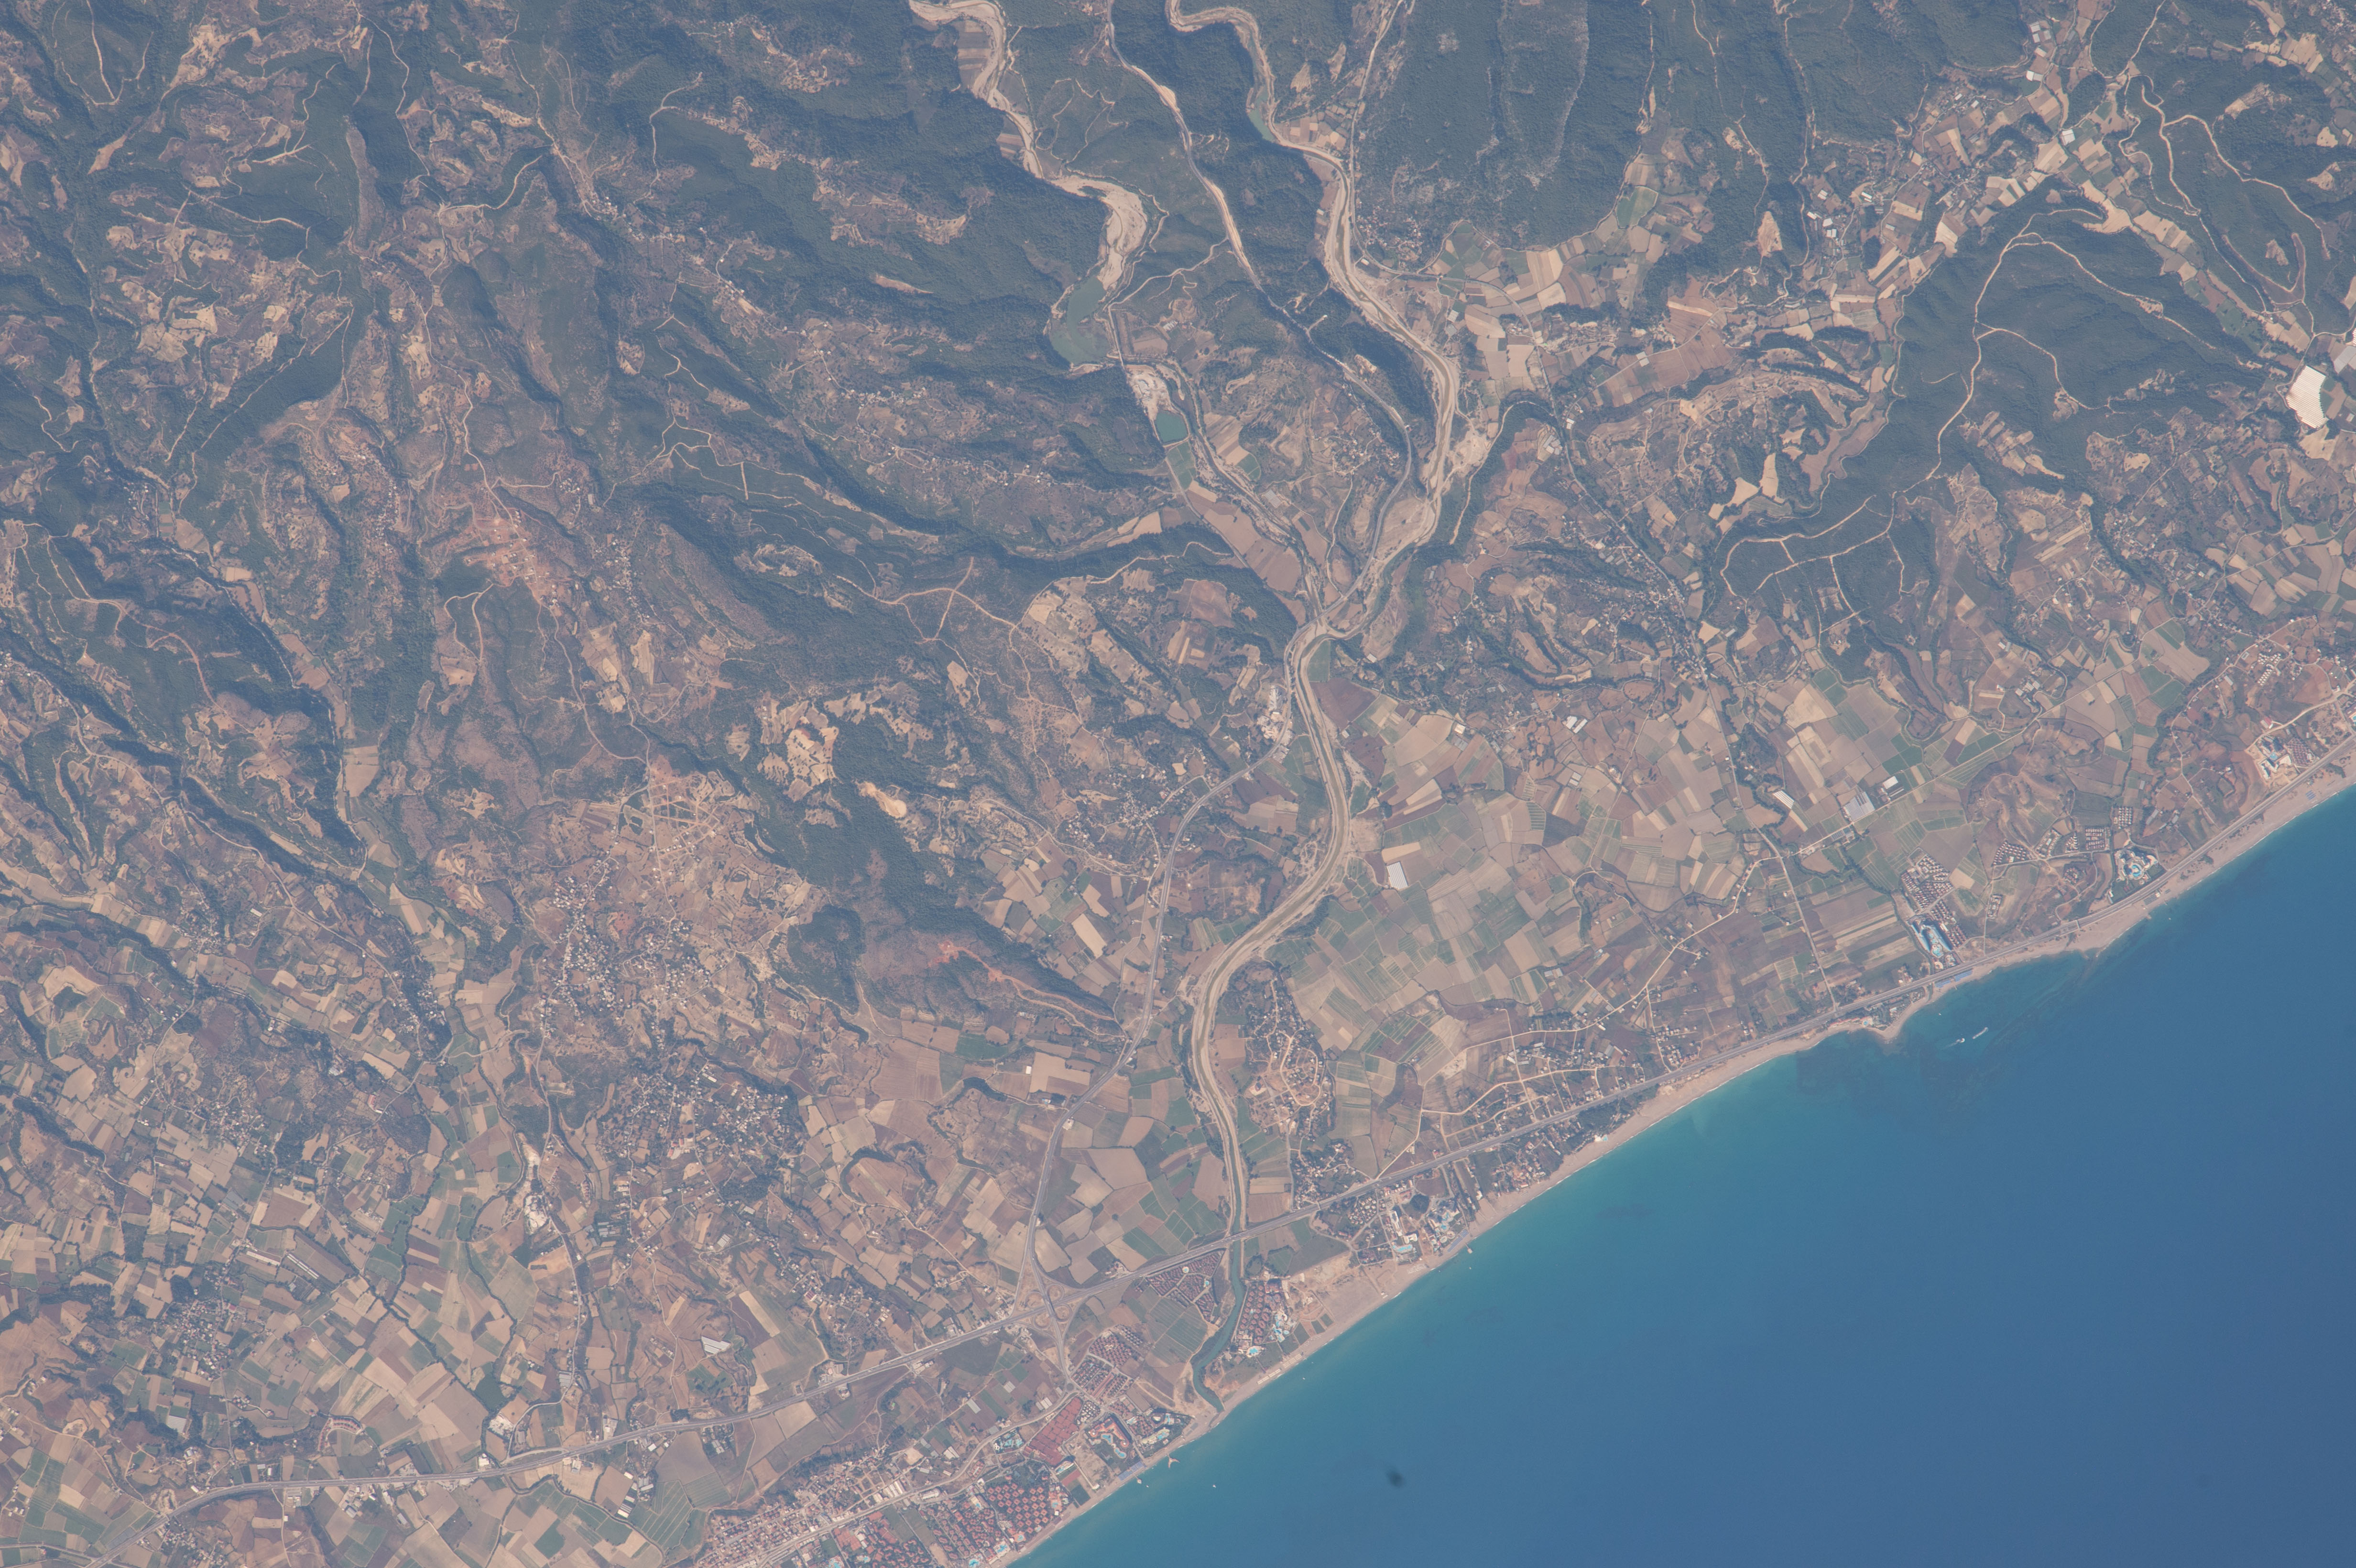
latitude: 36.7
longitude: 31.6
